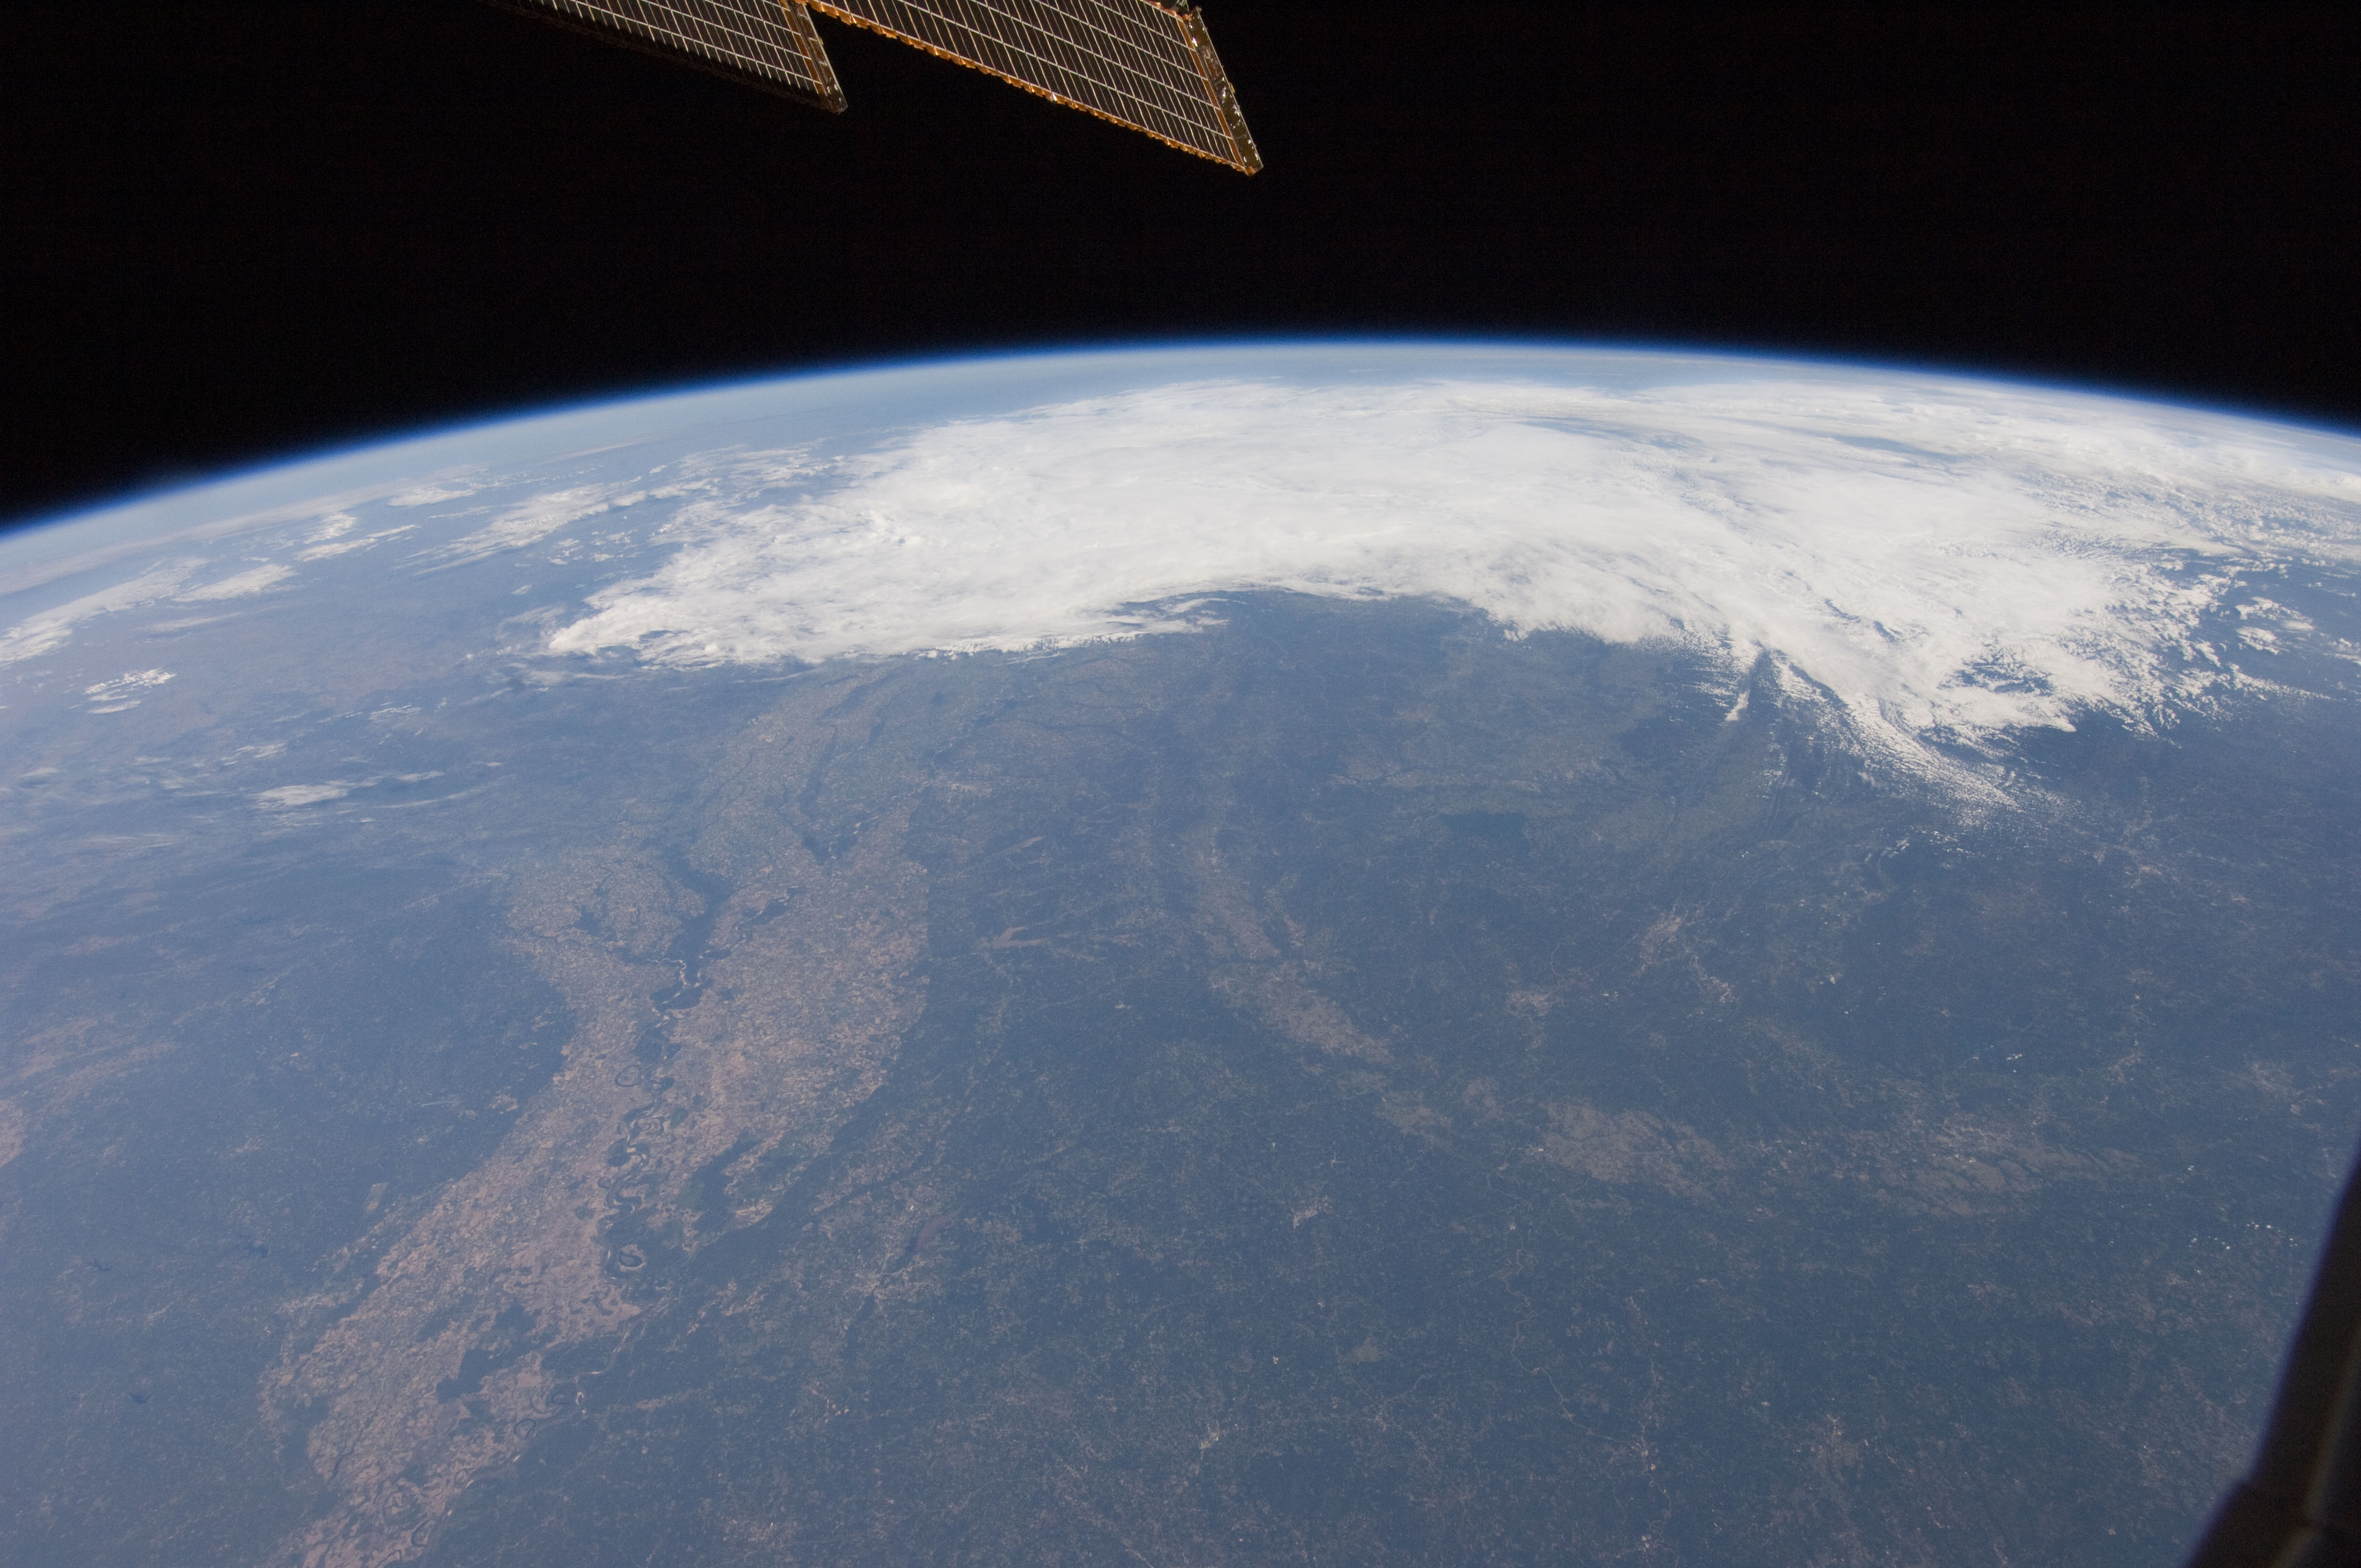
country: USA-TENNESSEE
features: PAN-MISSISSIPPI RIVER VALLEY, AGR., FOR., CITIES, ISS
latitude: 35.5
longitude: -88.5
